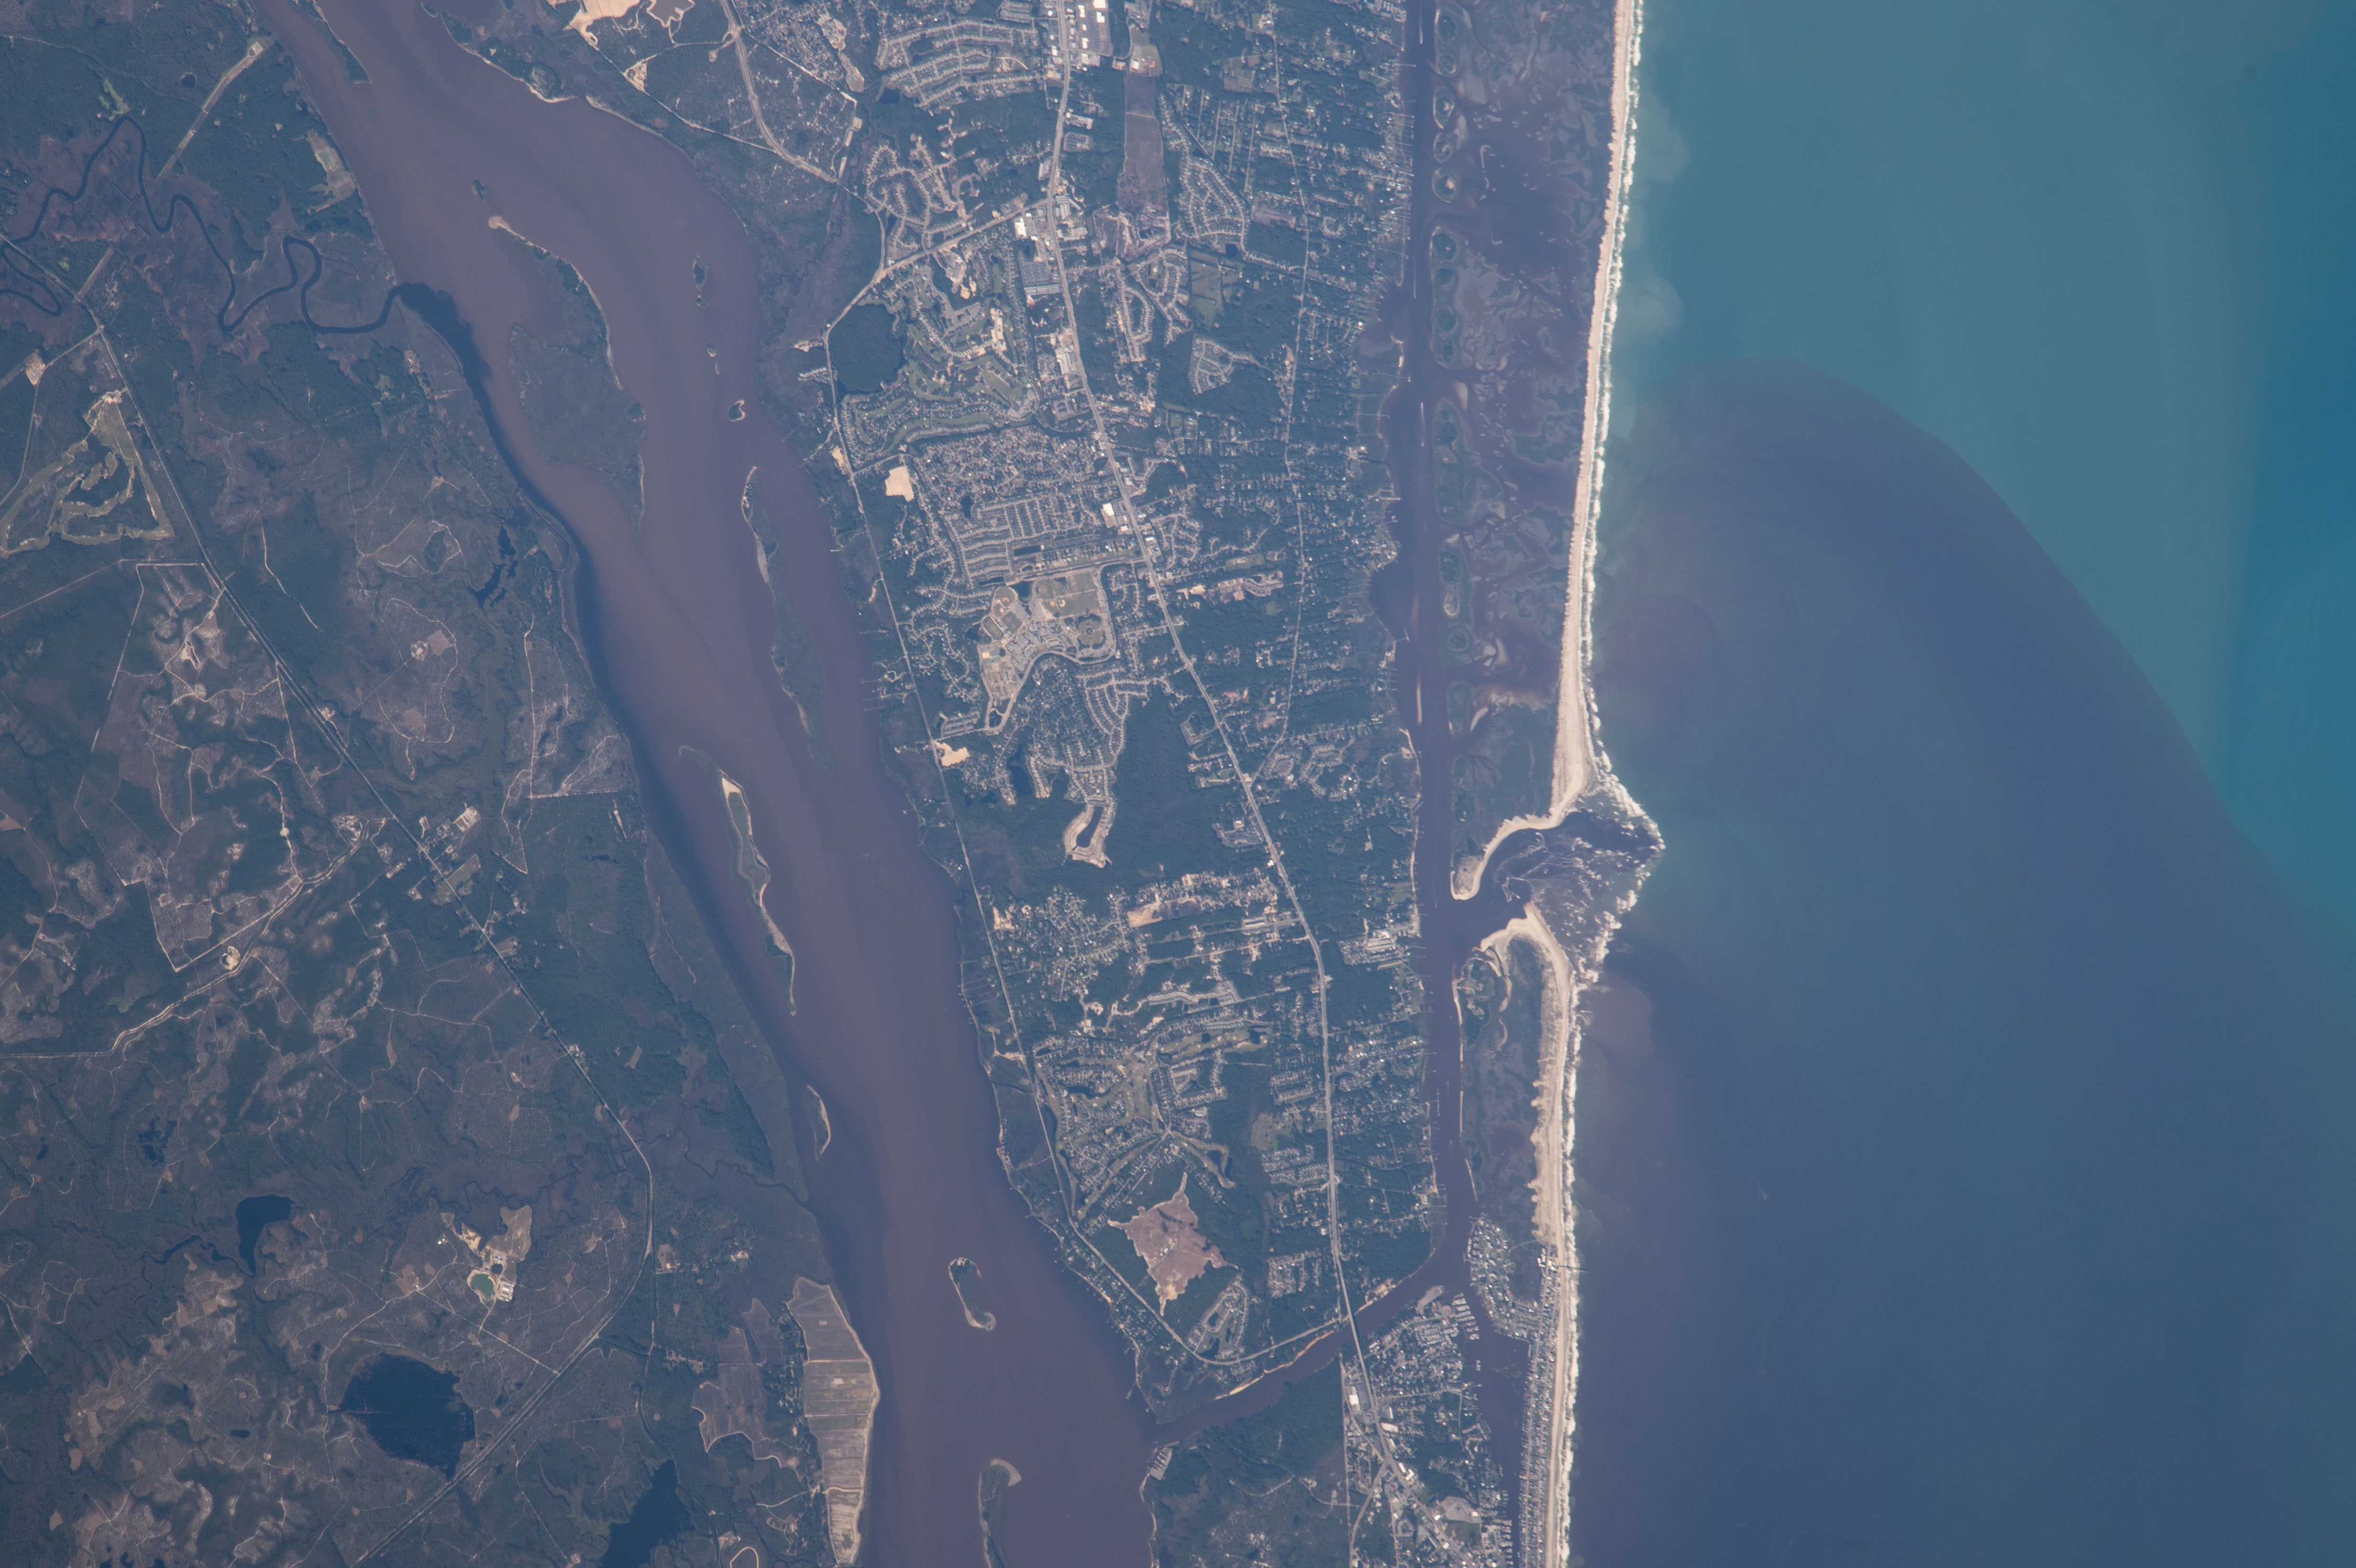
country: USA-NORTH CAROLINA
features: CAPE FEAR R., ORTON POND, CAROLINA BEACH, SEA BREEZE, SEDIMENT
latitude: 34.1
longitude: -77.9
